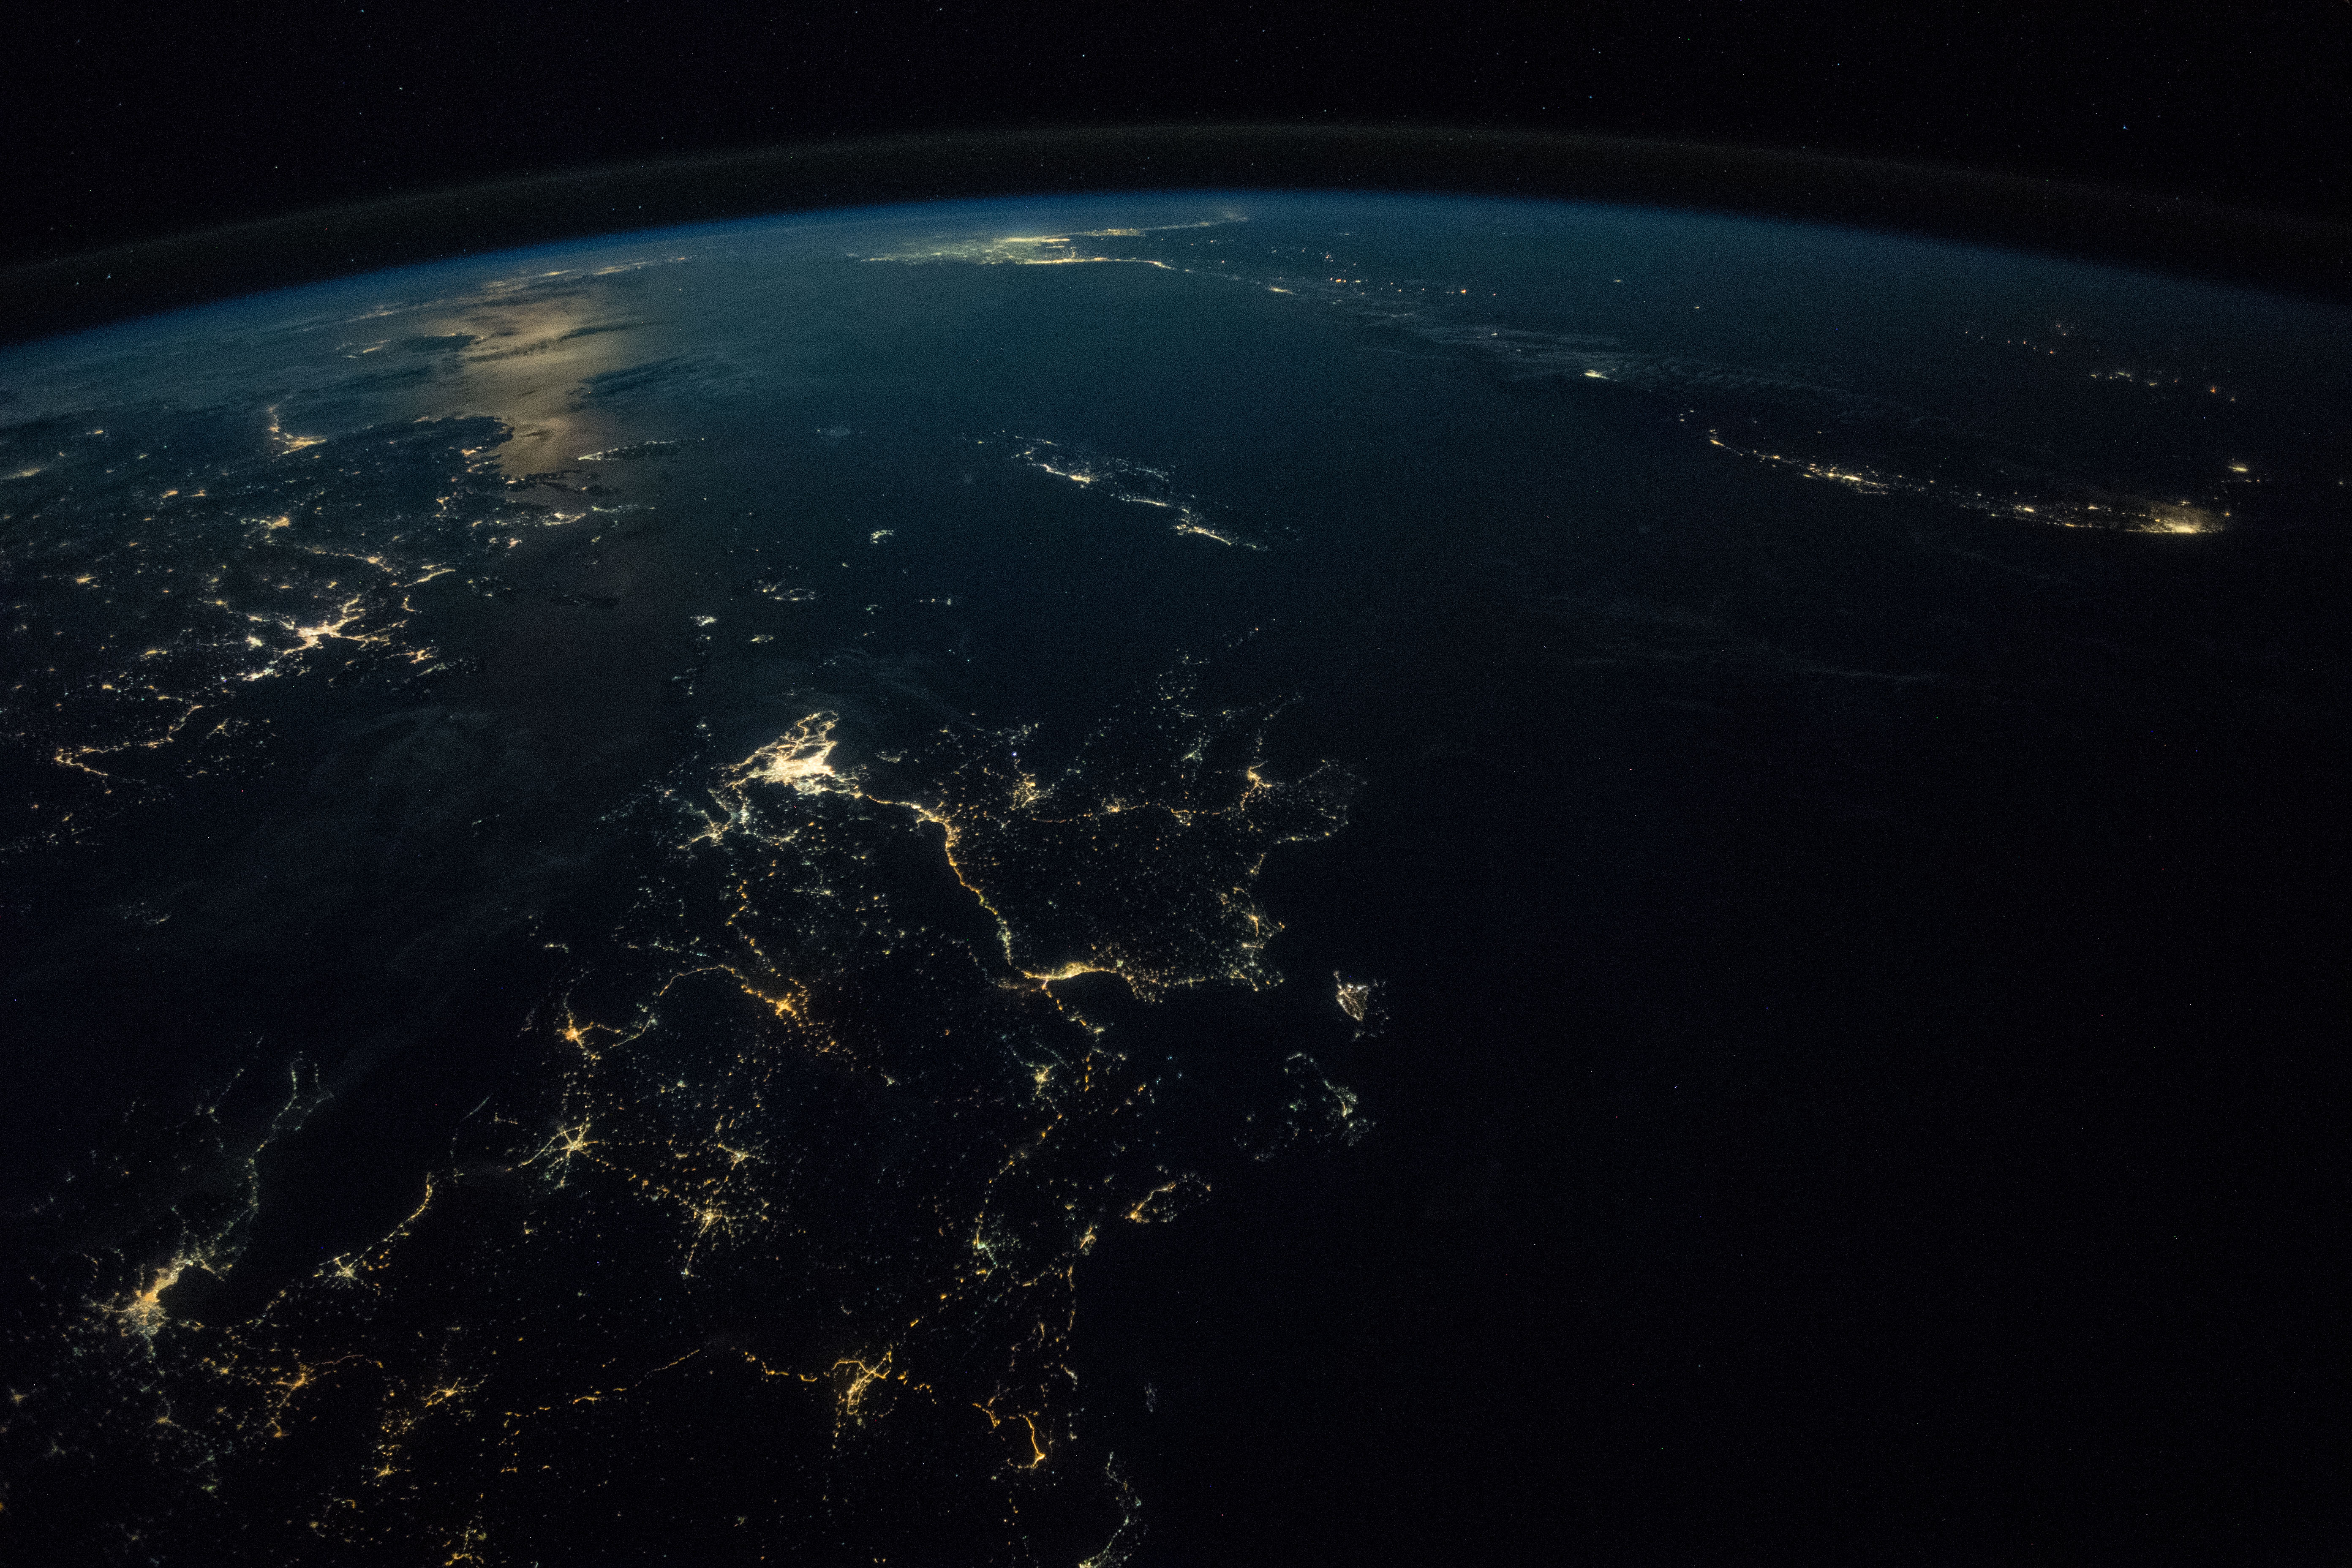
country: GREECE
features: EGEO ISLANDS, KOS ISLAND, CRETE ISLAND, IZMIR CITY, AEGEAN SEA, ATHENS CITY, NIGHT, EARTH LIMB
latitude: 37.2
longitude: 22.4
